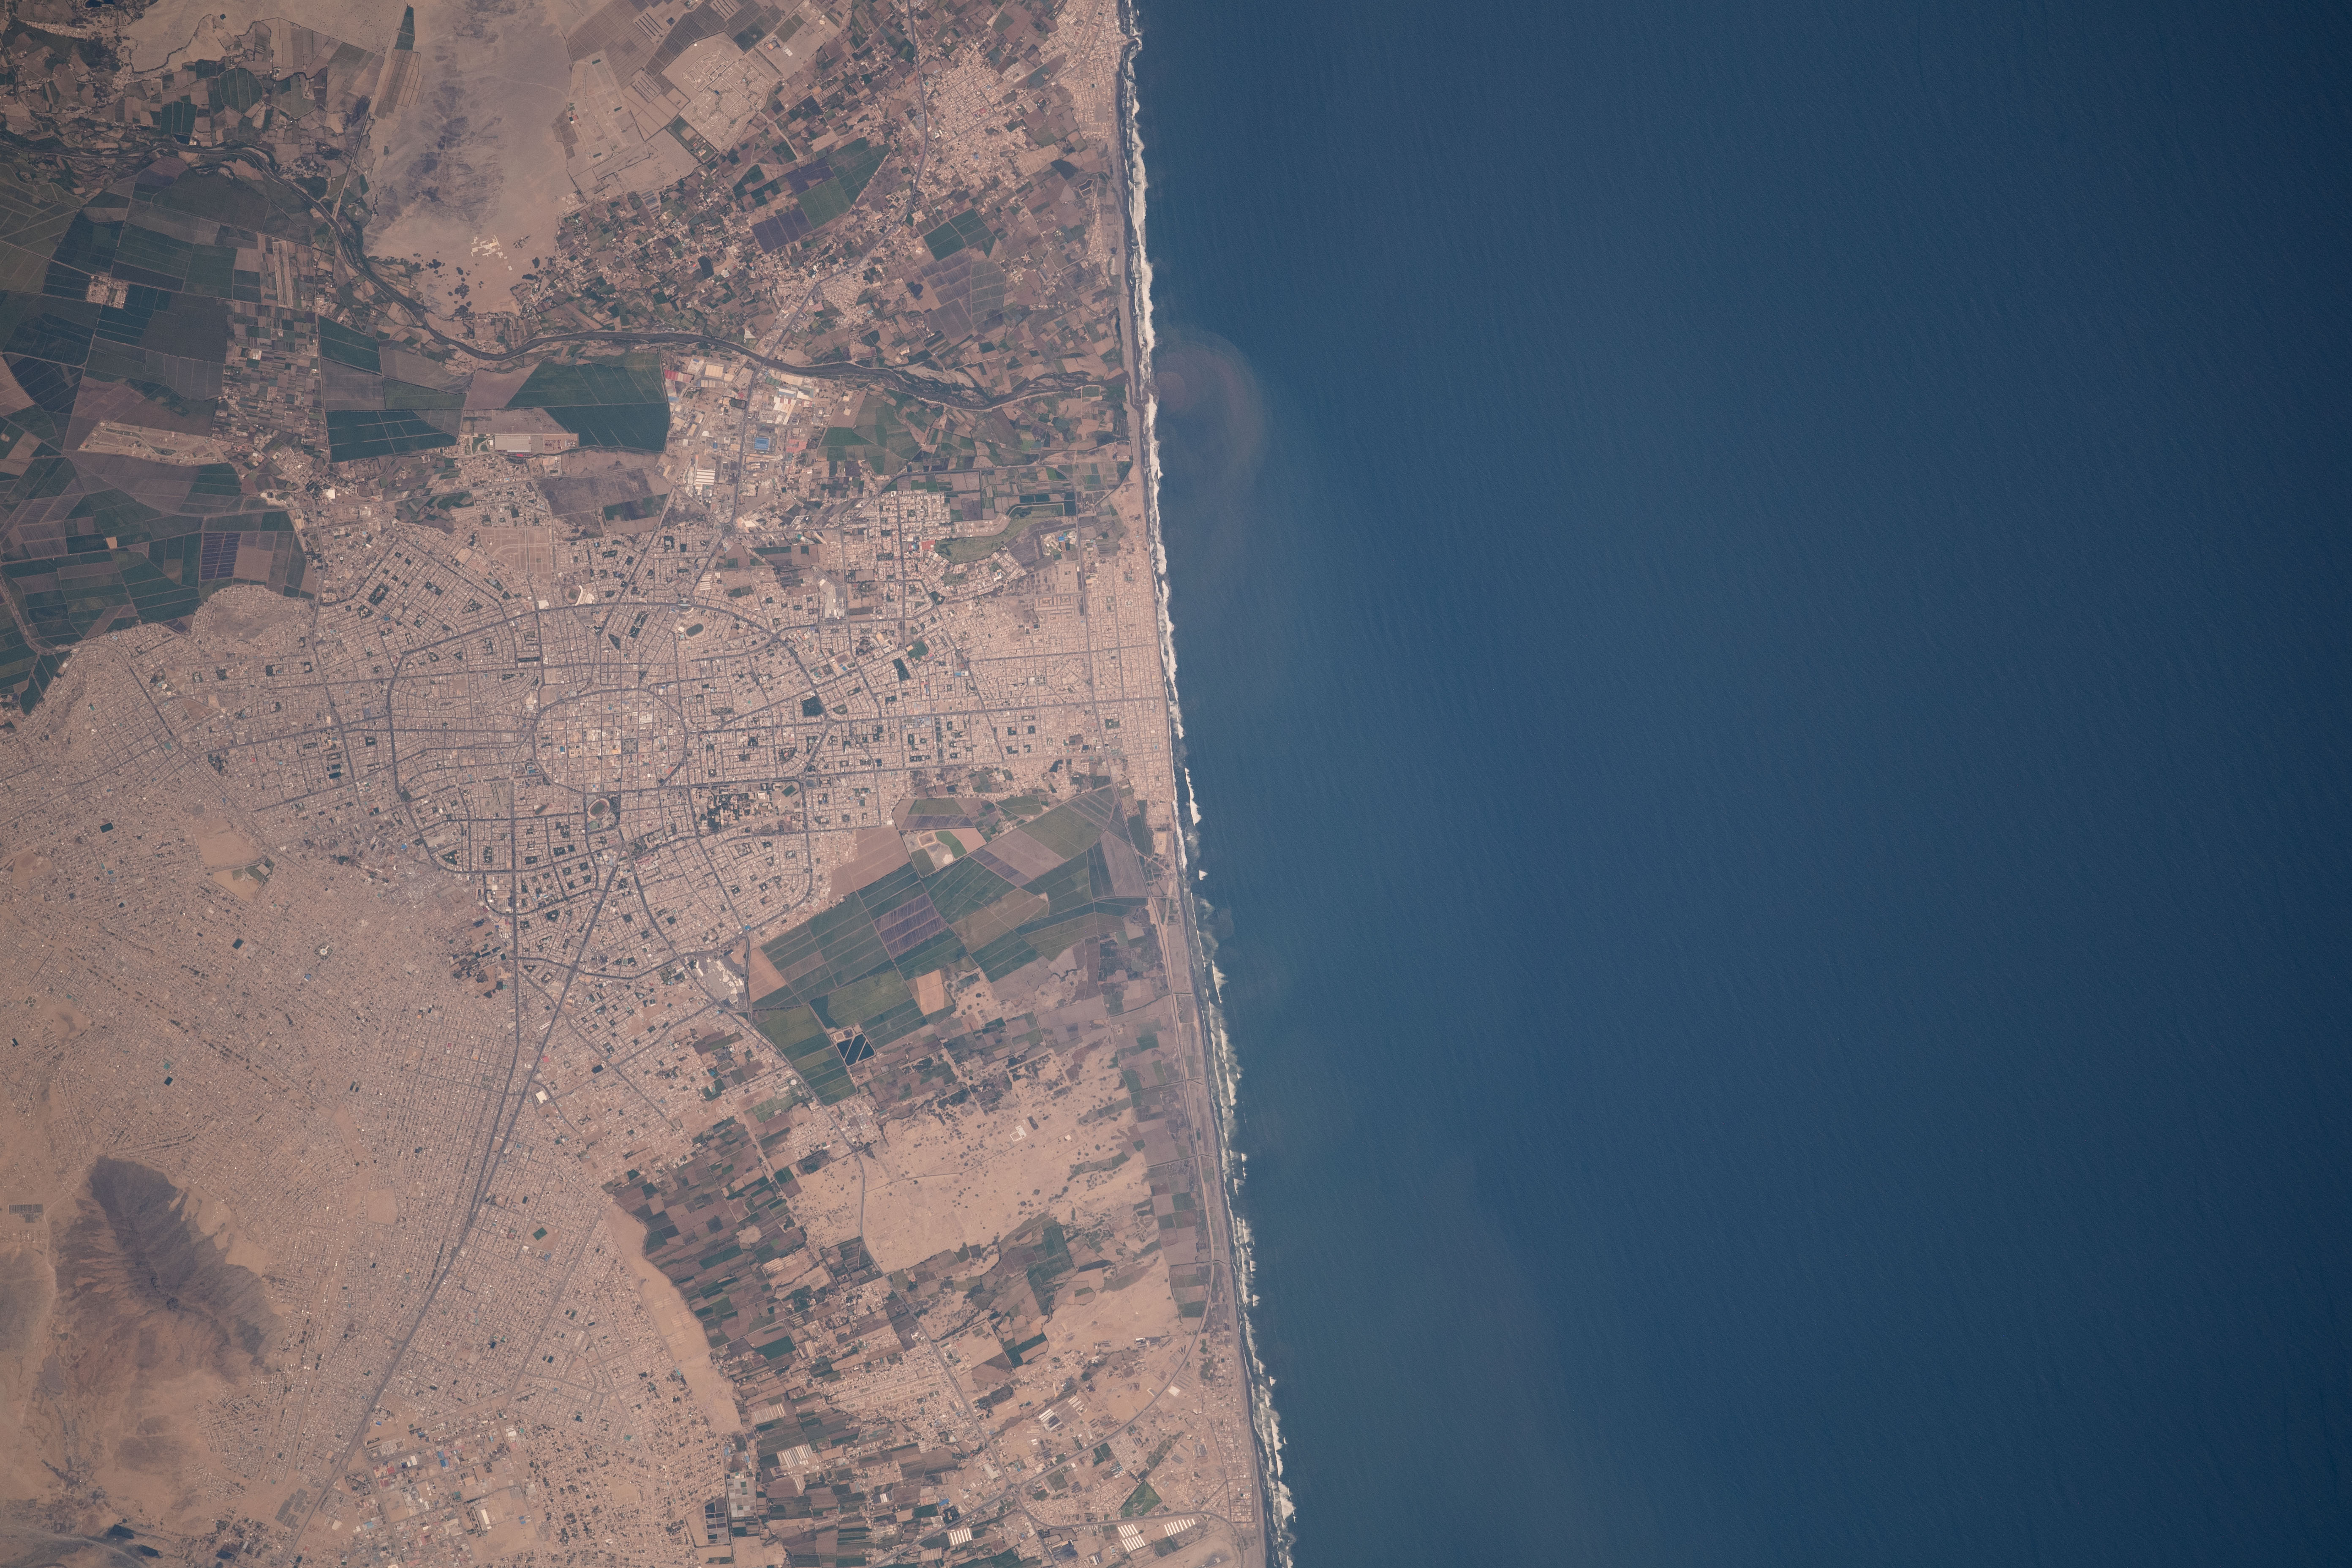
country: PERU
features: COASTLINE, EL PROGRESO
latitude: -8.1
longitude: -79.1
